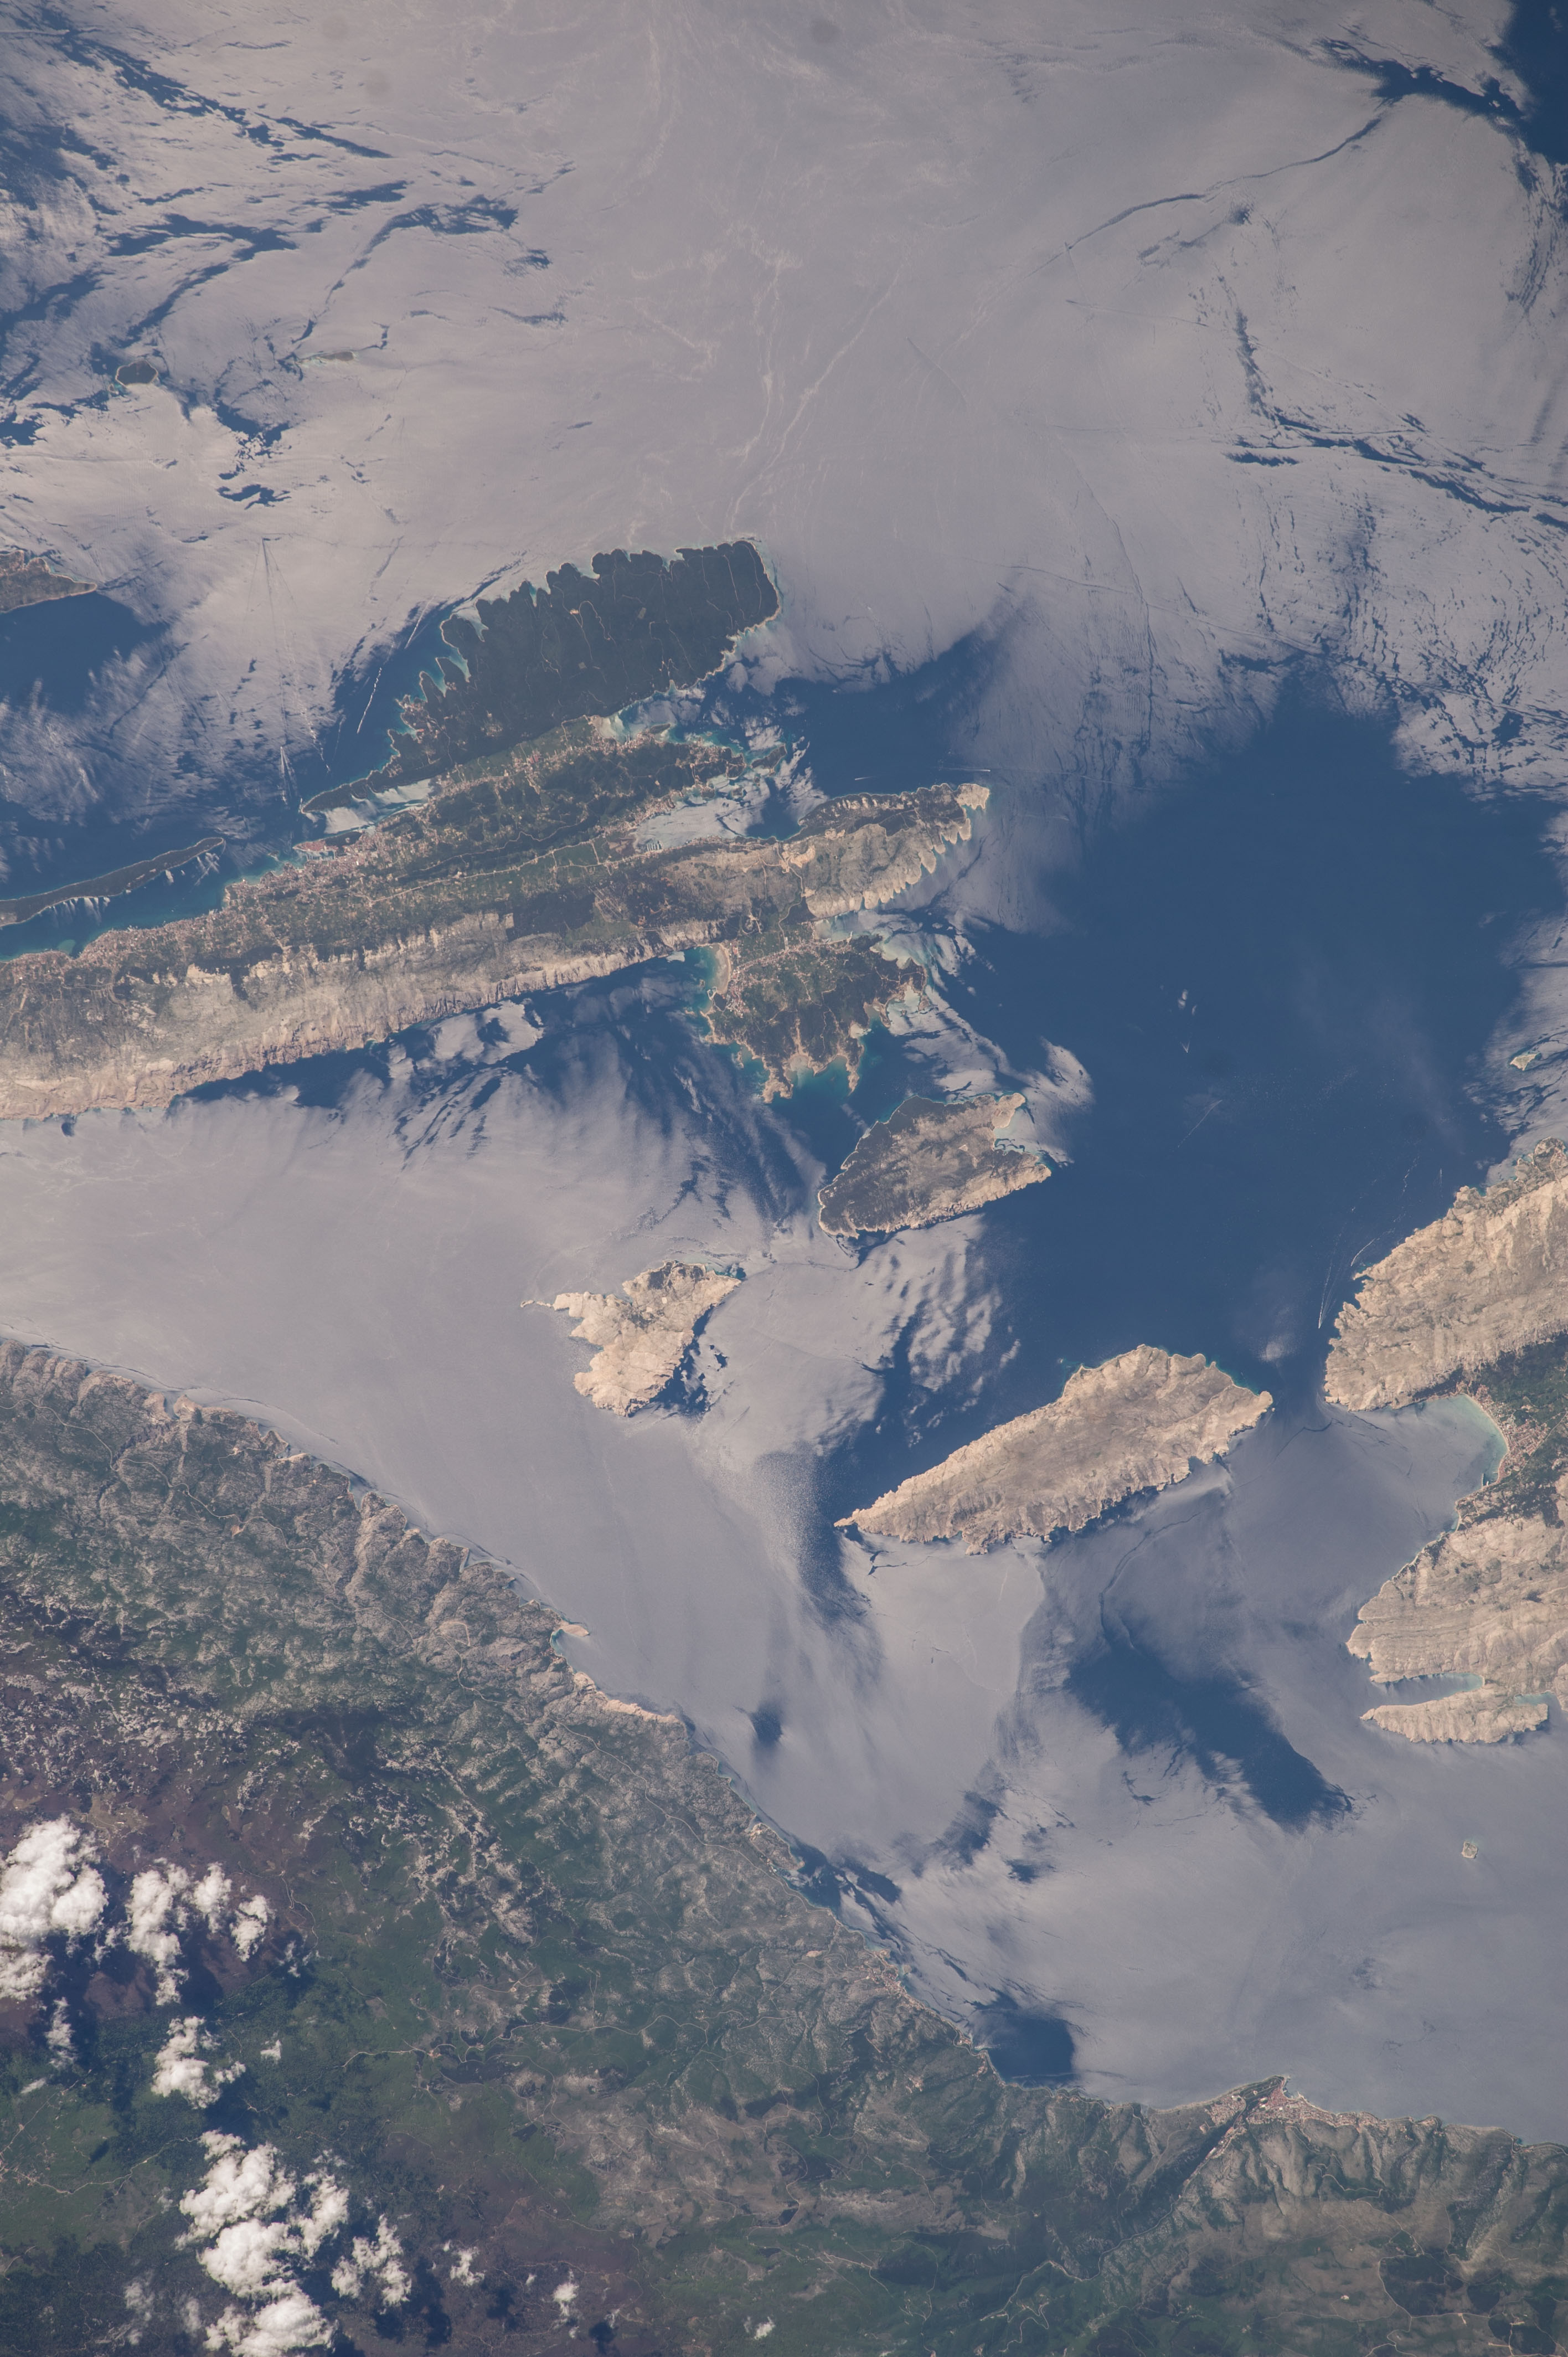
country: CROATIA
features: COAST, DRY LAND, VEGETATION, SVETI GRGUR ISLAND, GOLI ISLAND, PRVIC ISLAND, RAB ISLAND
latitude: 44.9
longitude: 14.8
